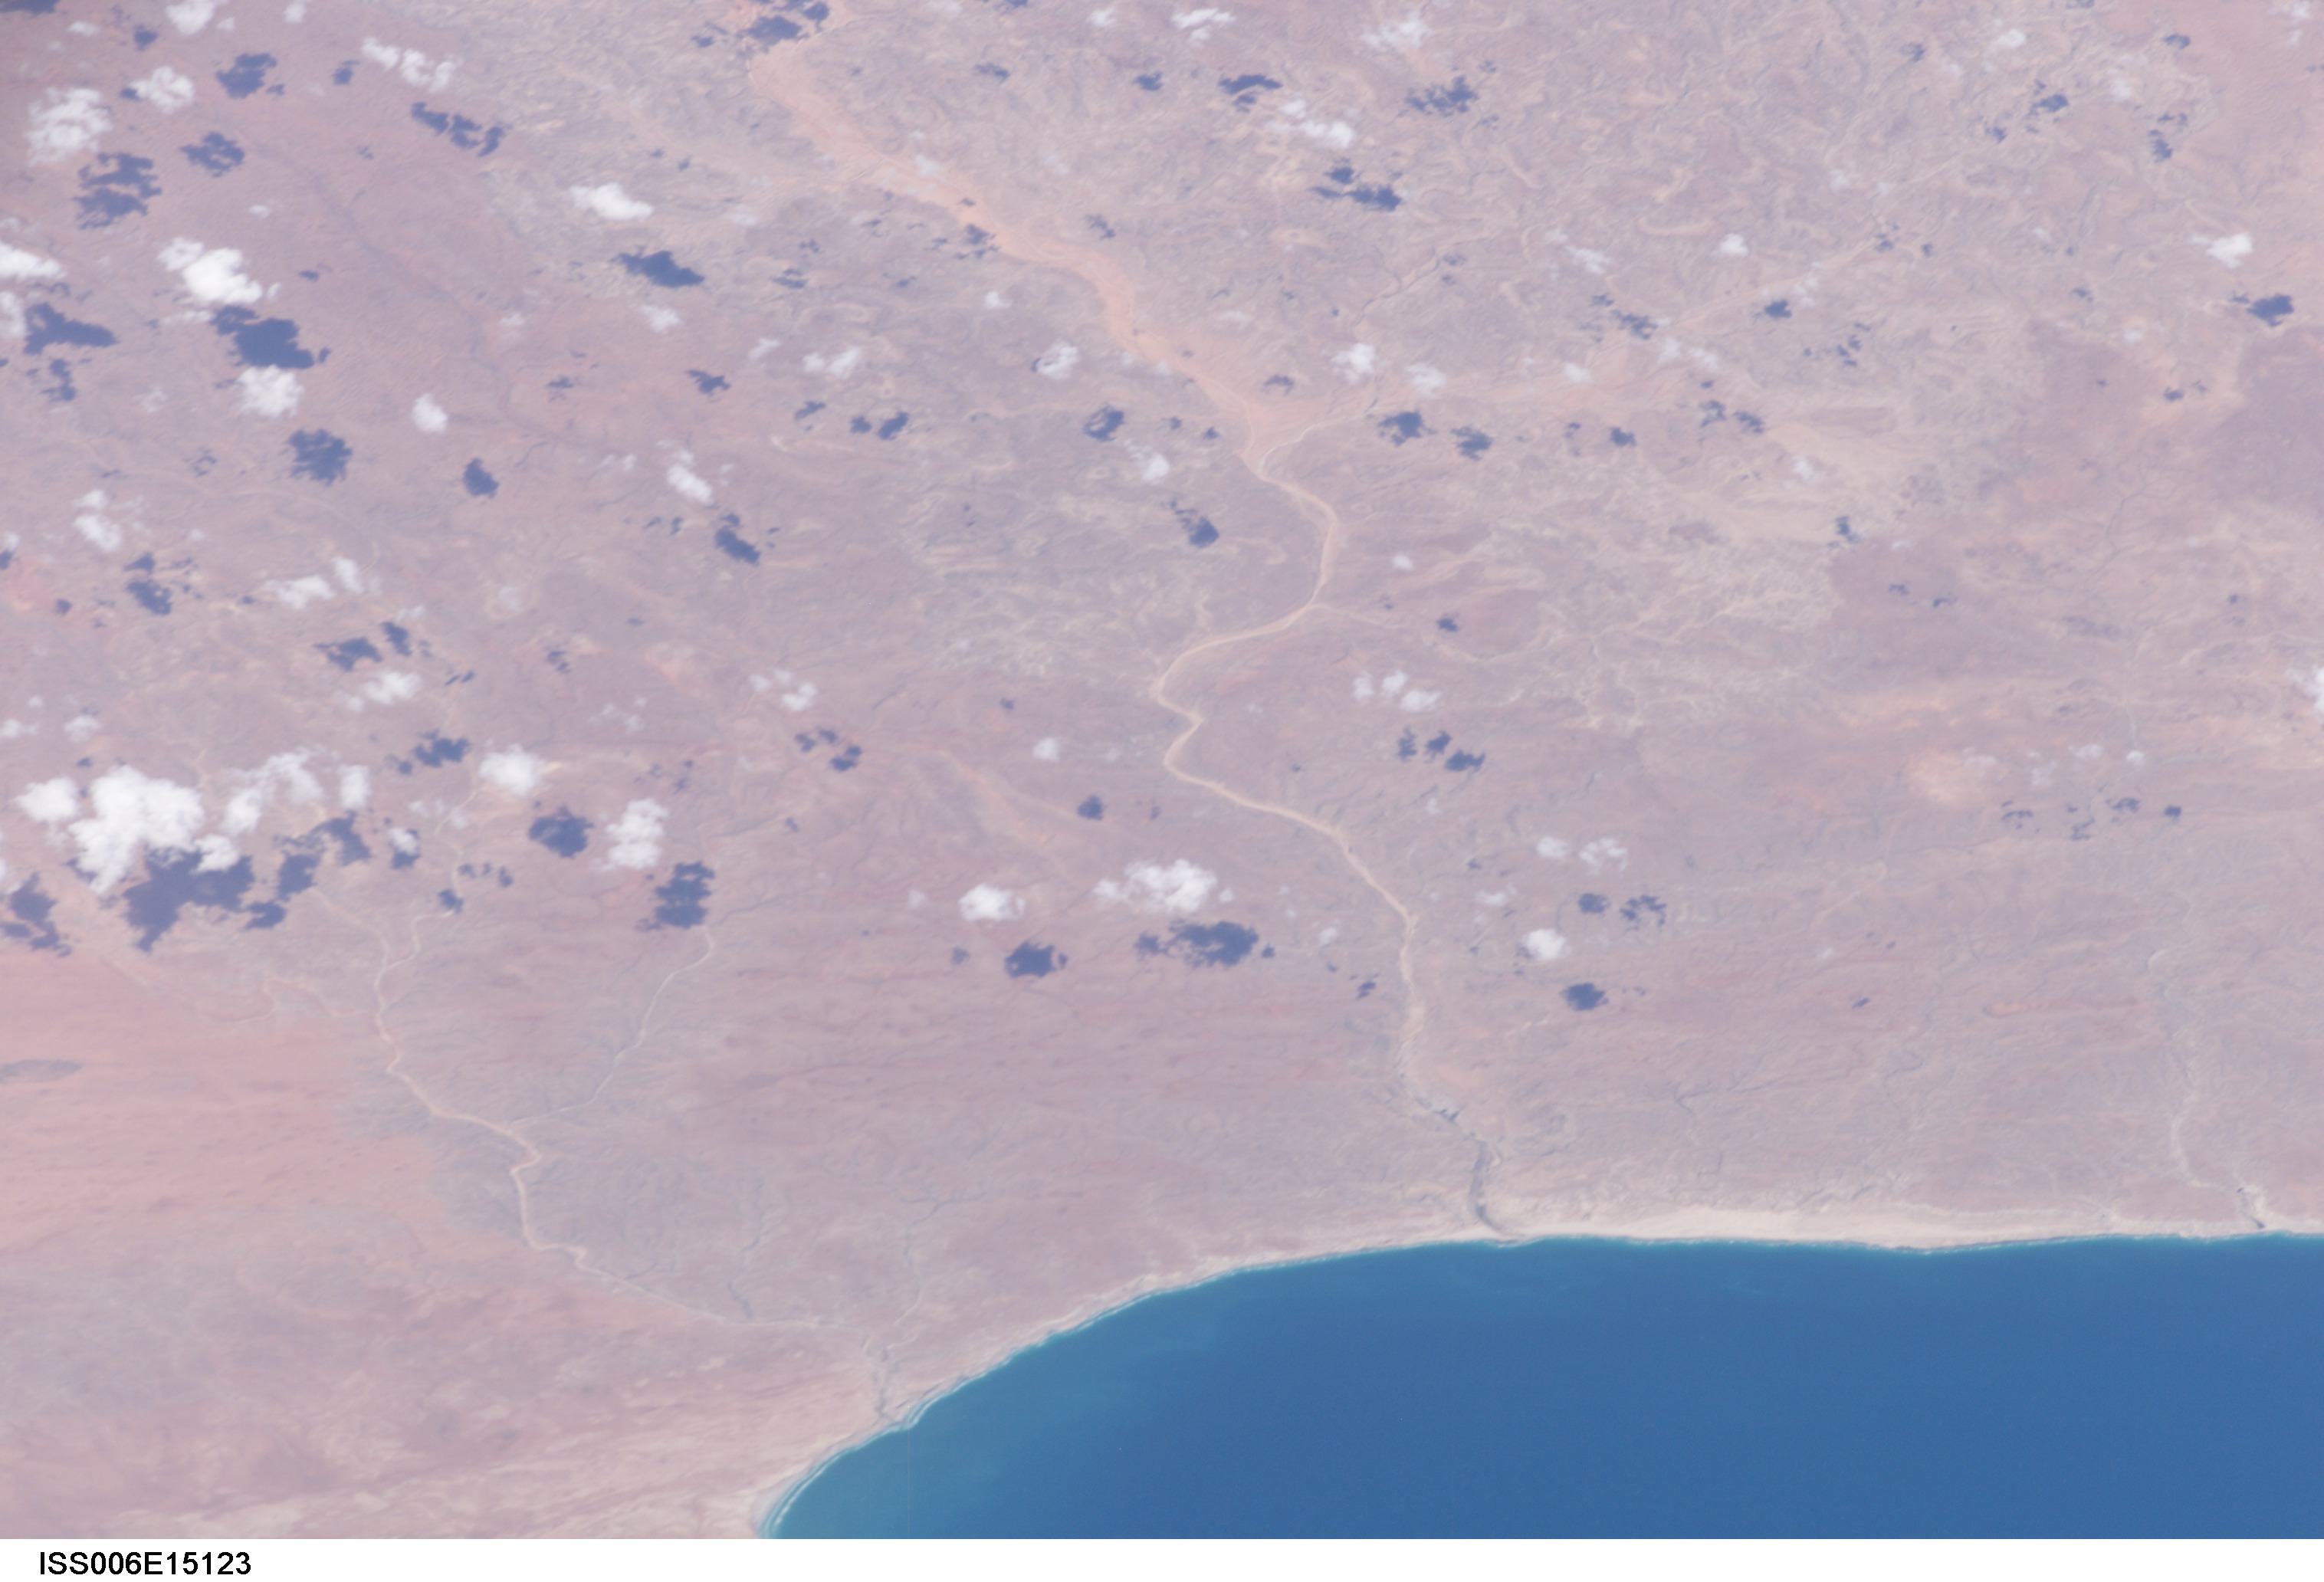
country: SOMALIA
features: COAST, WADI NOGAL
